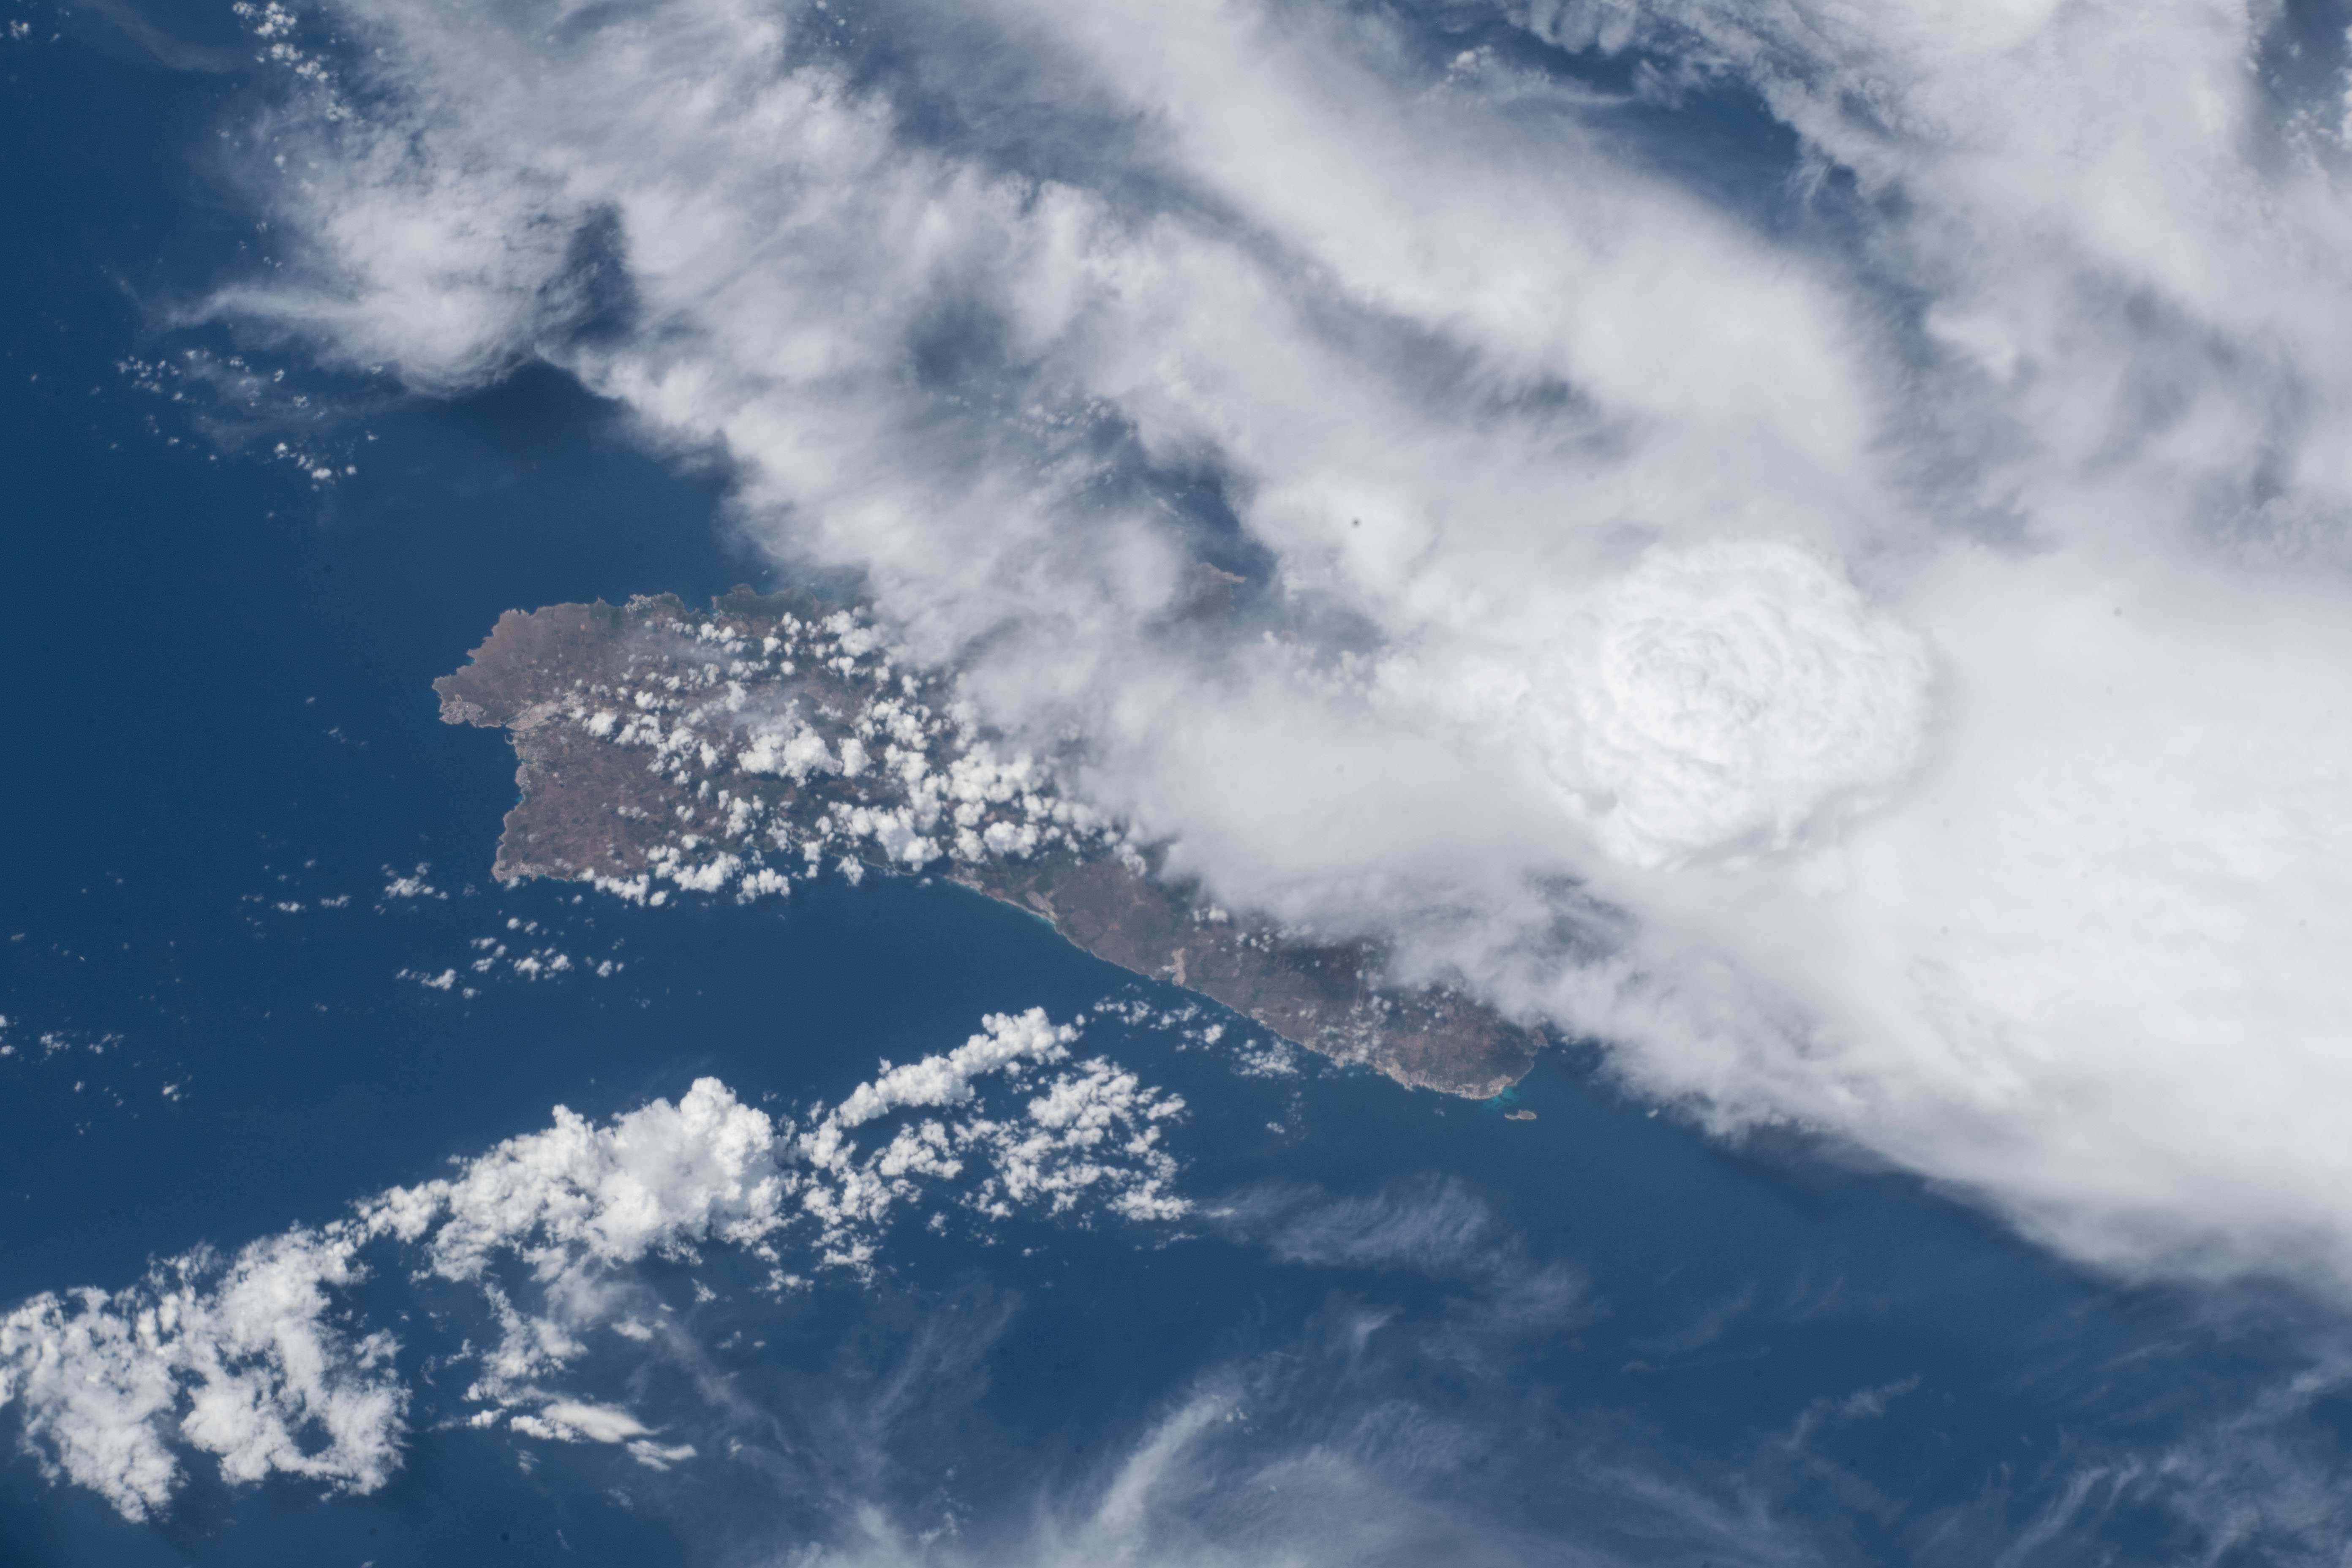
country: BALEARIC ISLANDS
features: MINORCA
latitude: 40.0
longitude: 4.0
